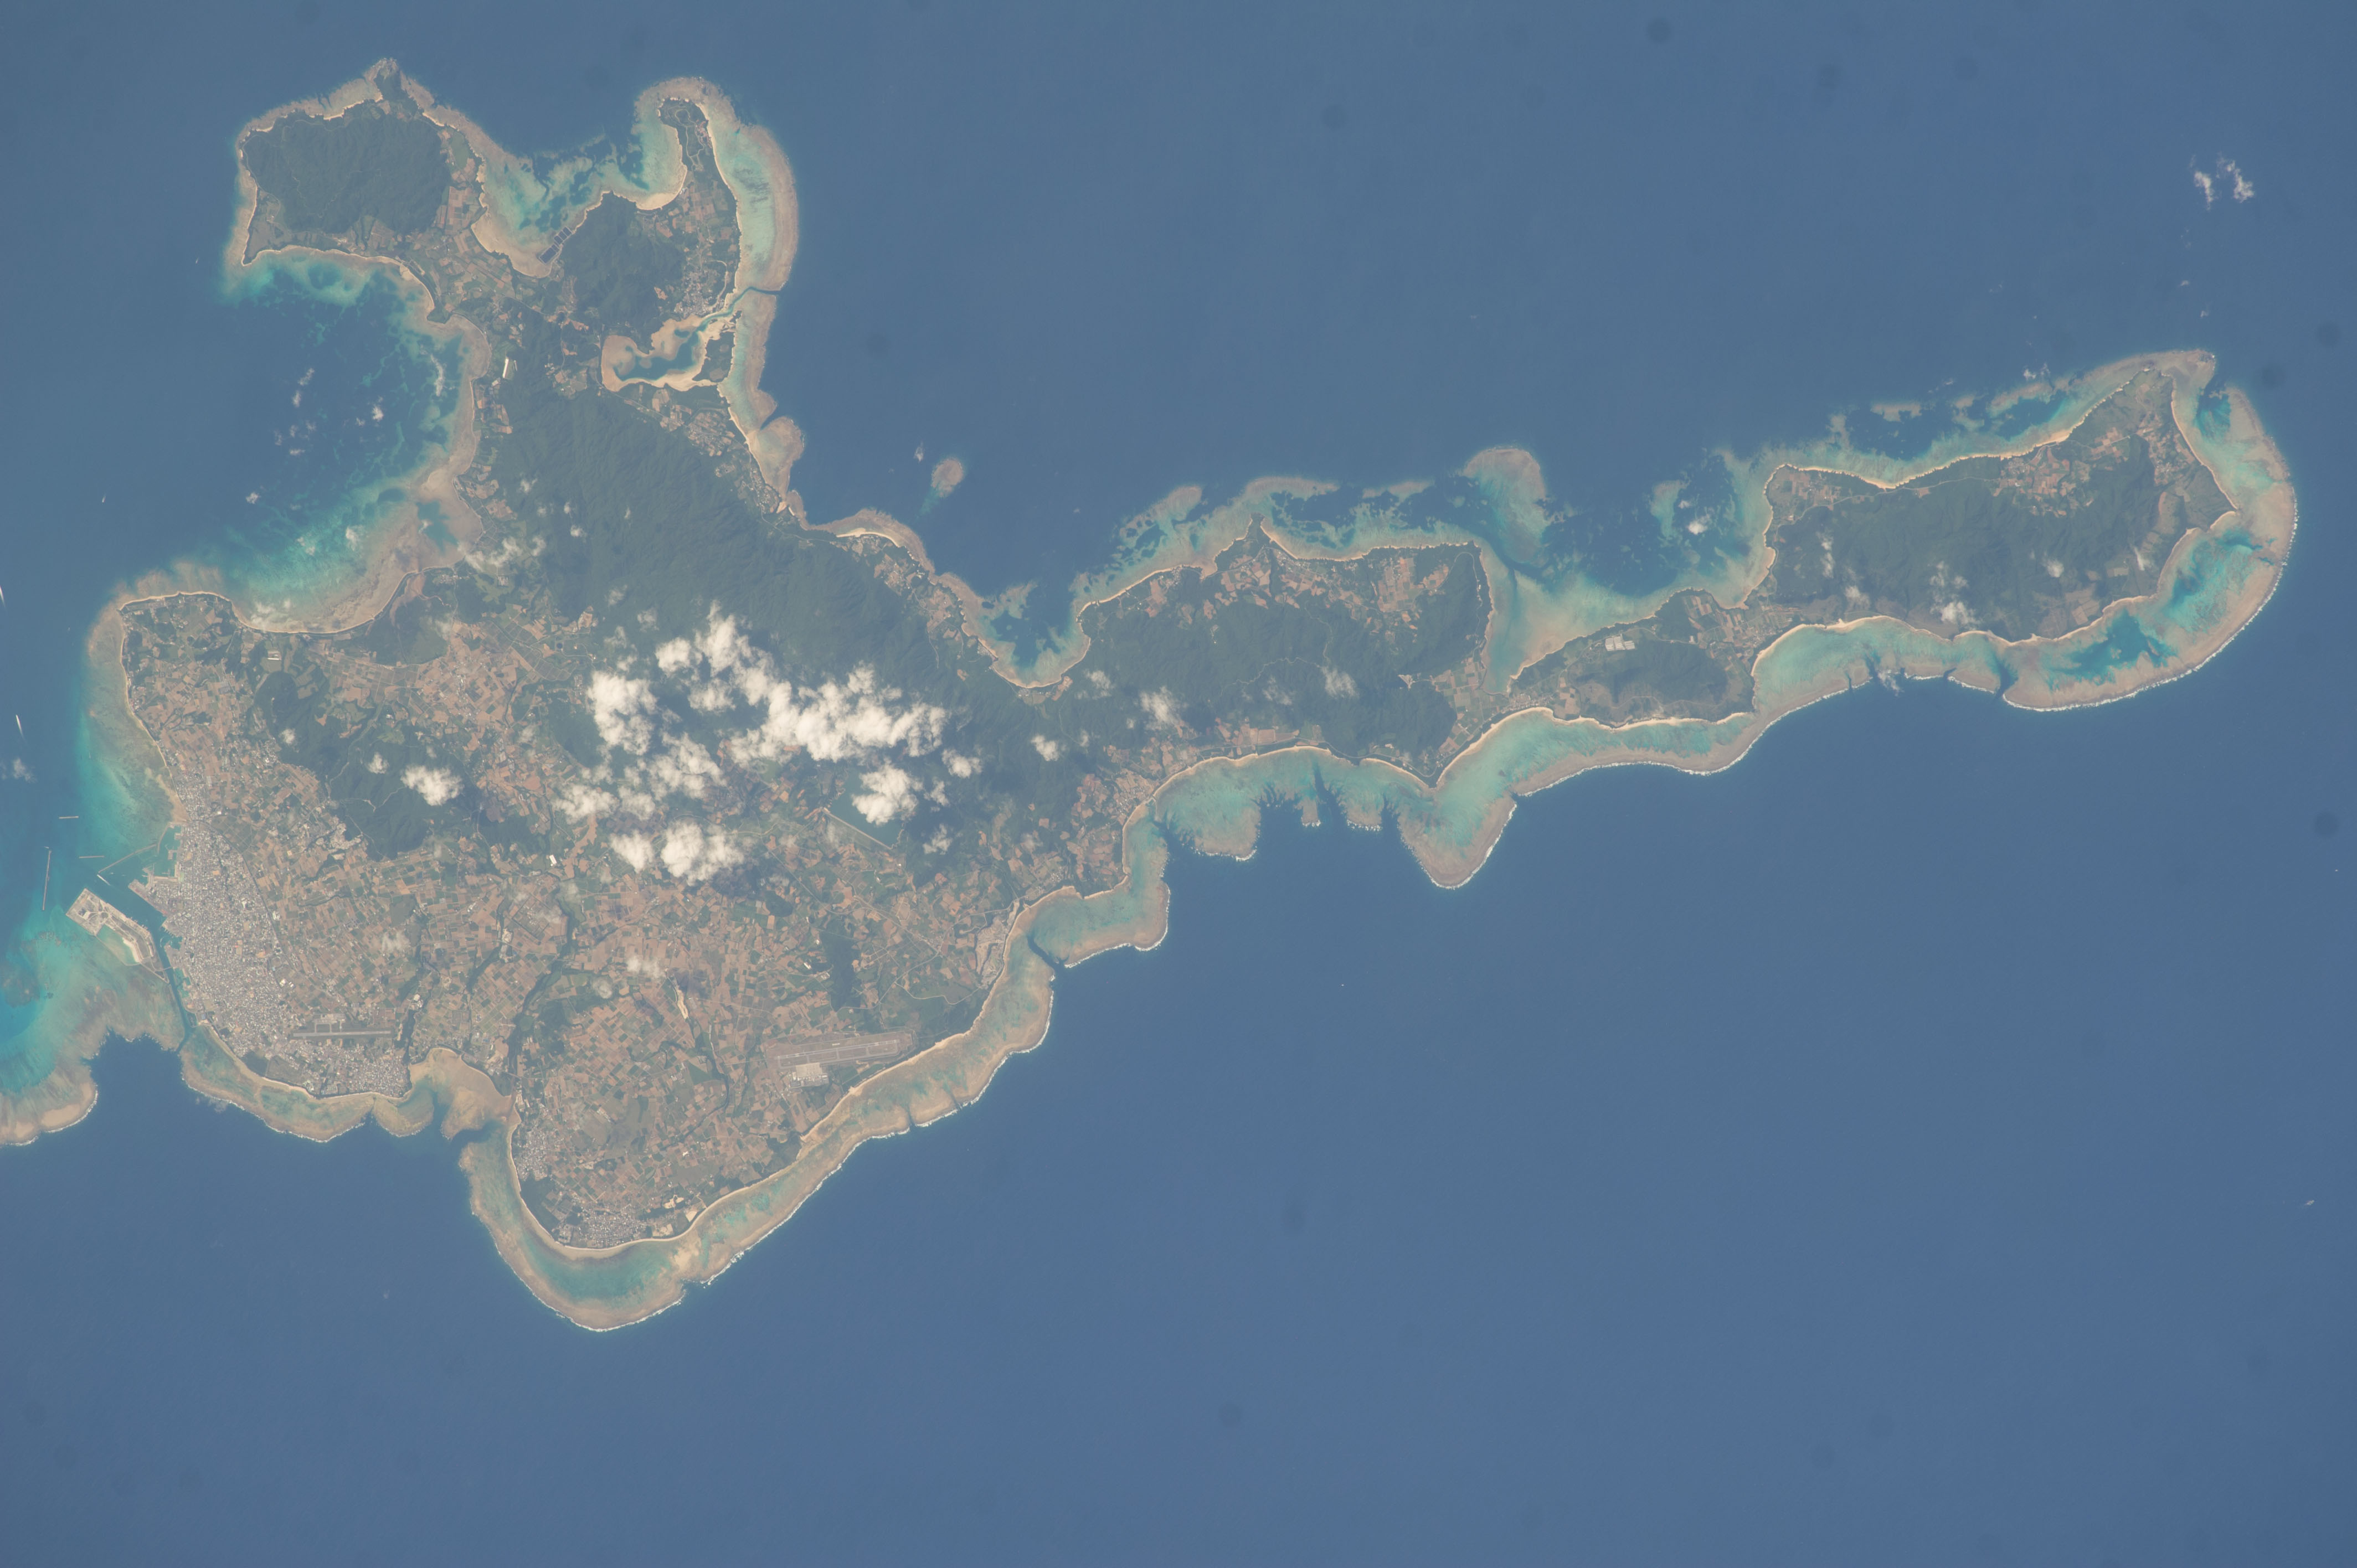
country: JAPAN
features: EAST CHINA SEA, MOUNT OMOTO, ISHIGAKI, NAGURA BAY, KARADAKE, YARABUDAKE
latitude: 24.5
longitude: 124.3
